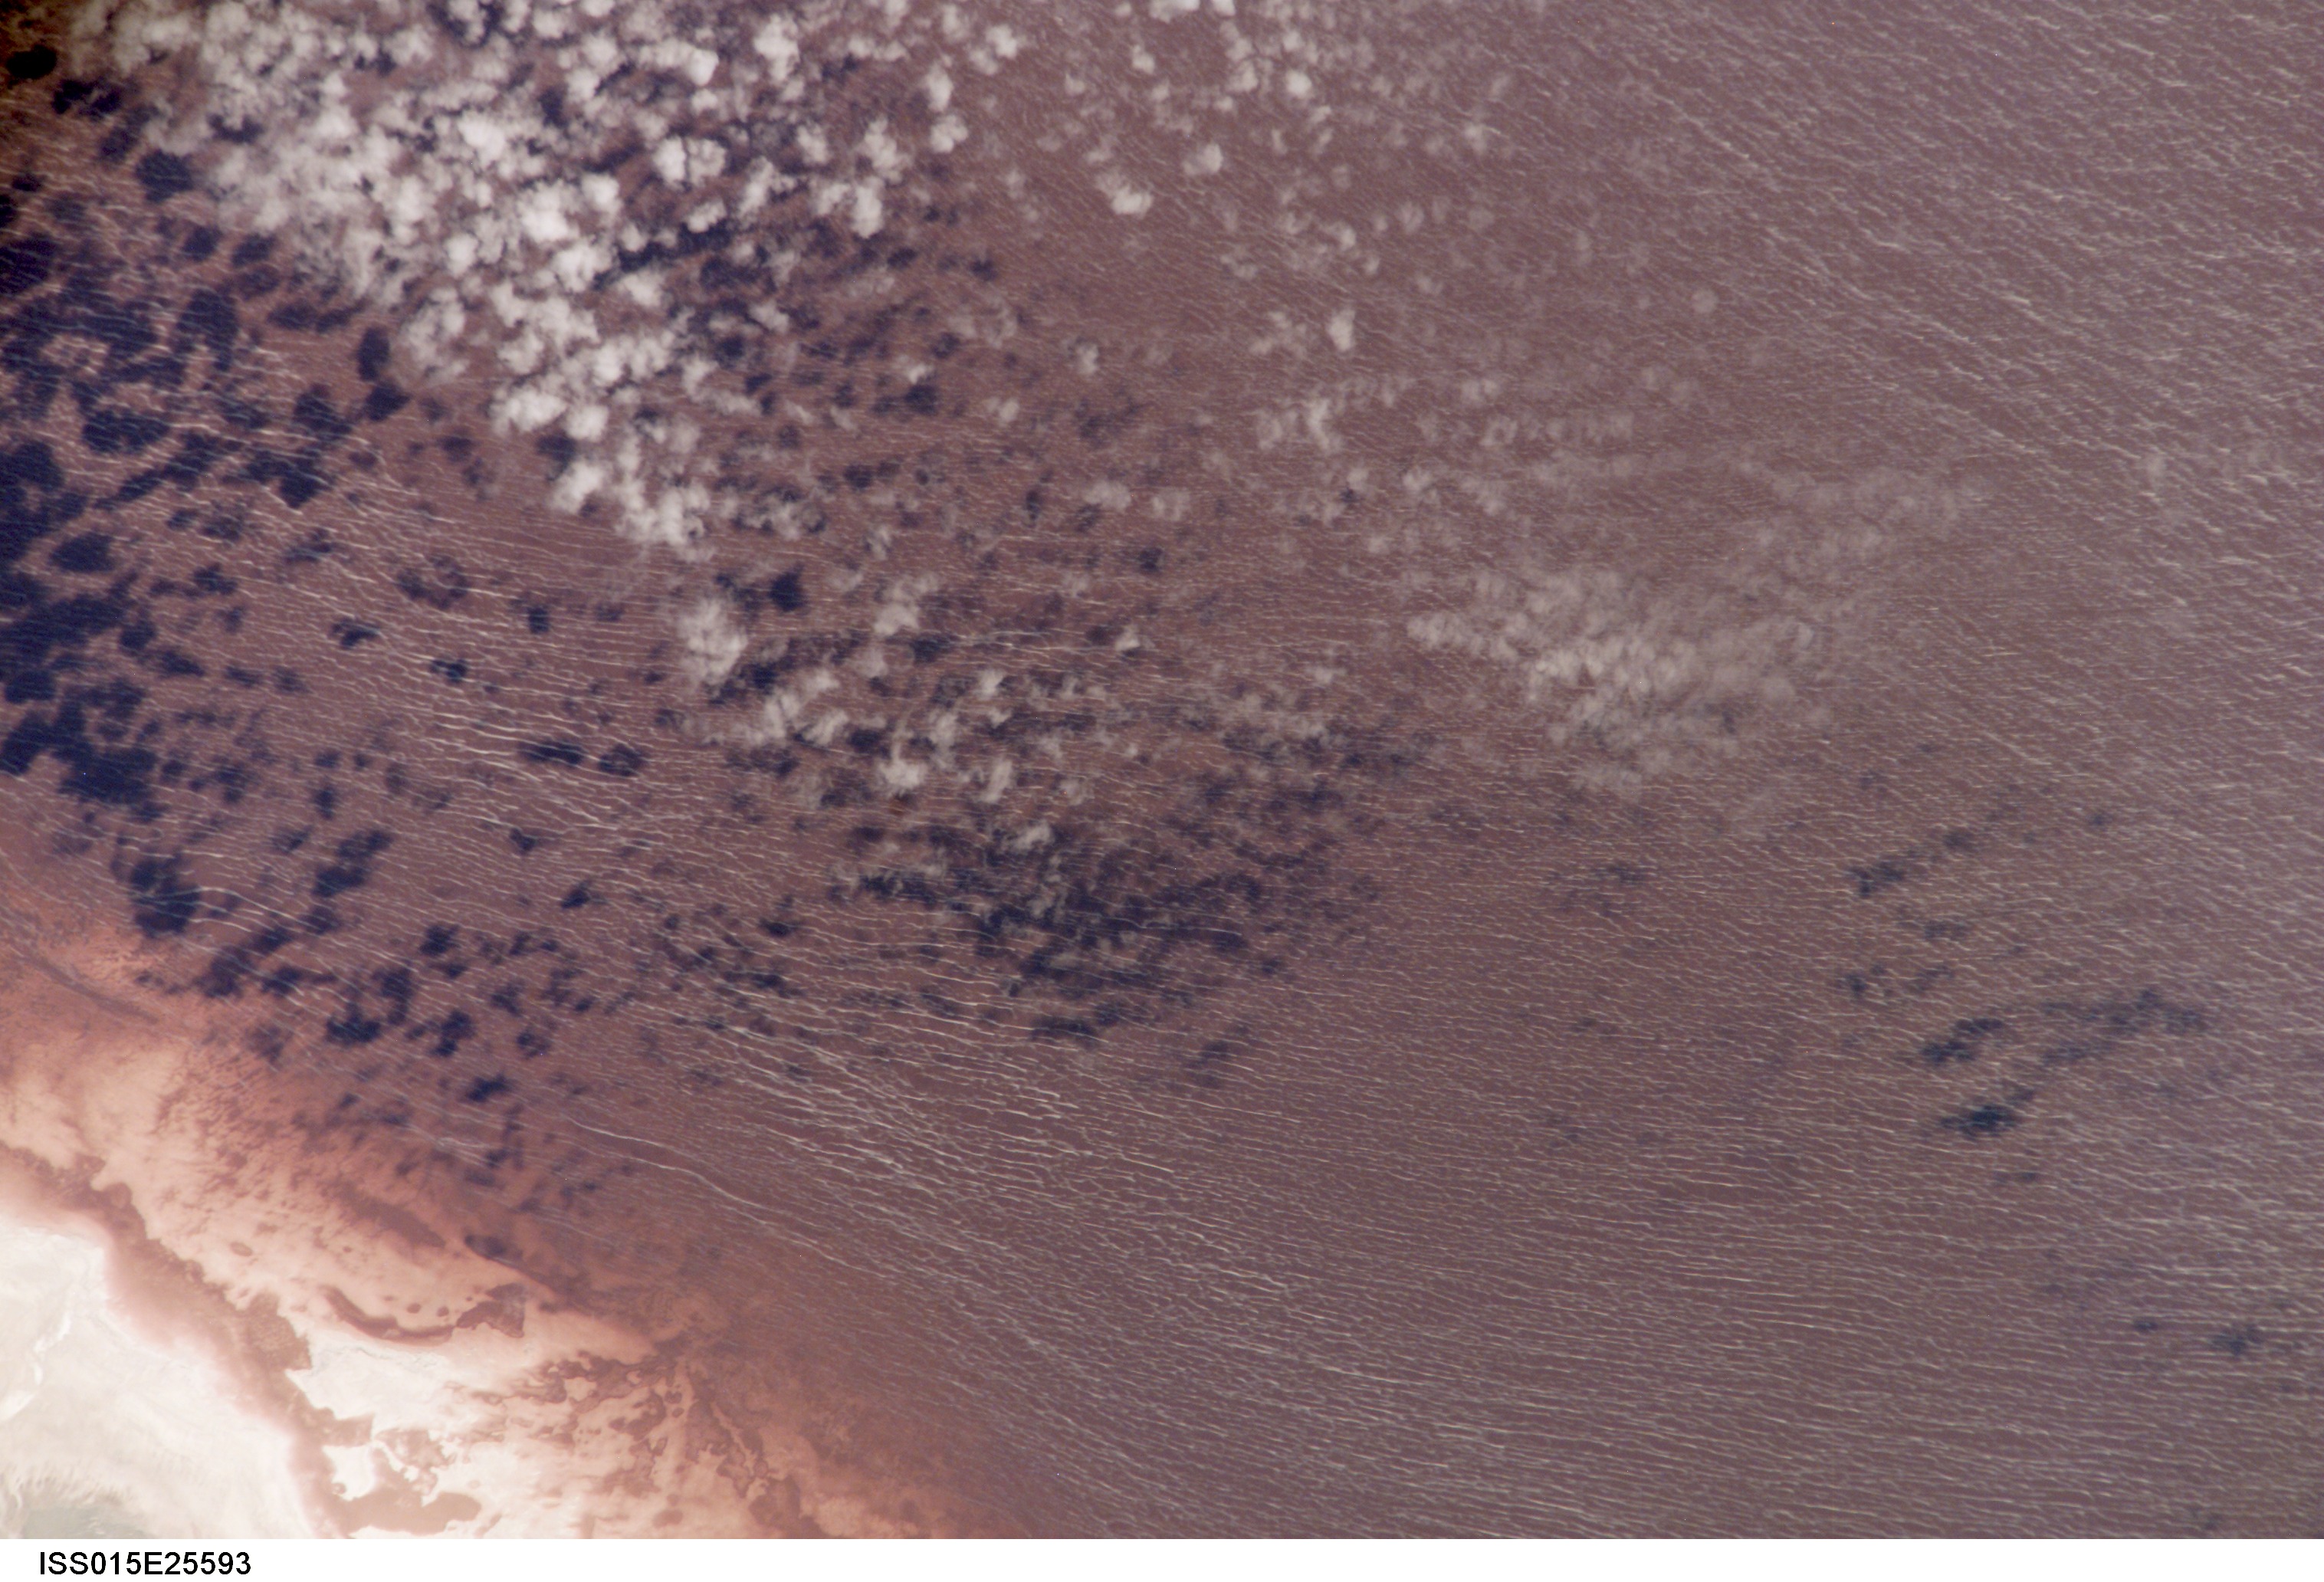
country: USA-UTAH
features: NW. SHORE, GREAT SALT LAKE
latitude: 41.5
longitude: -112.9
